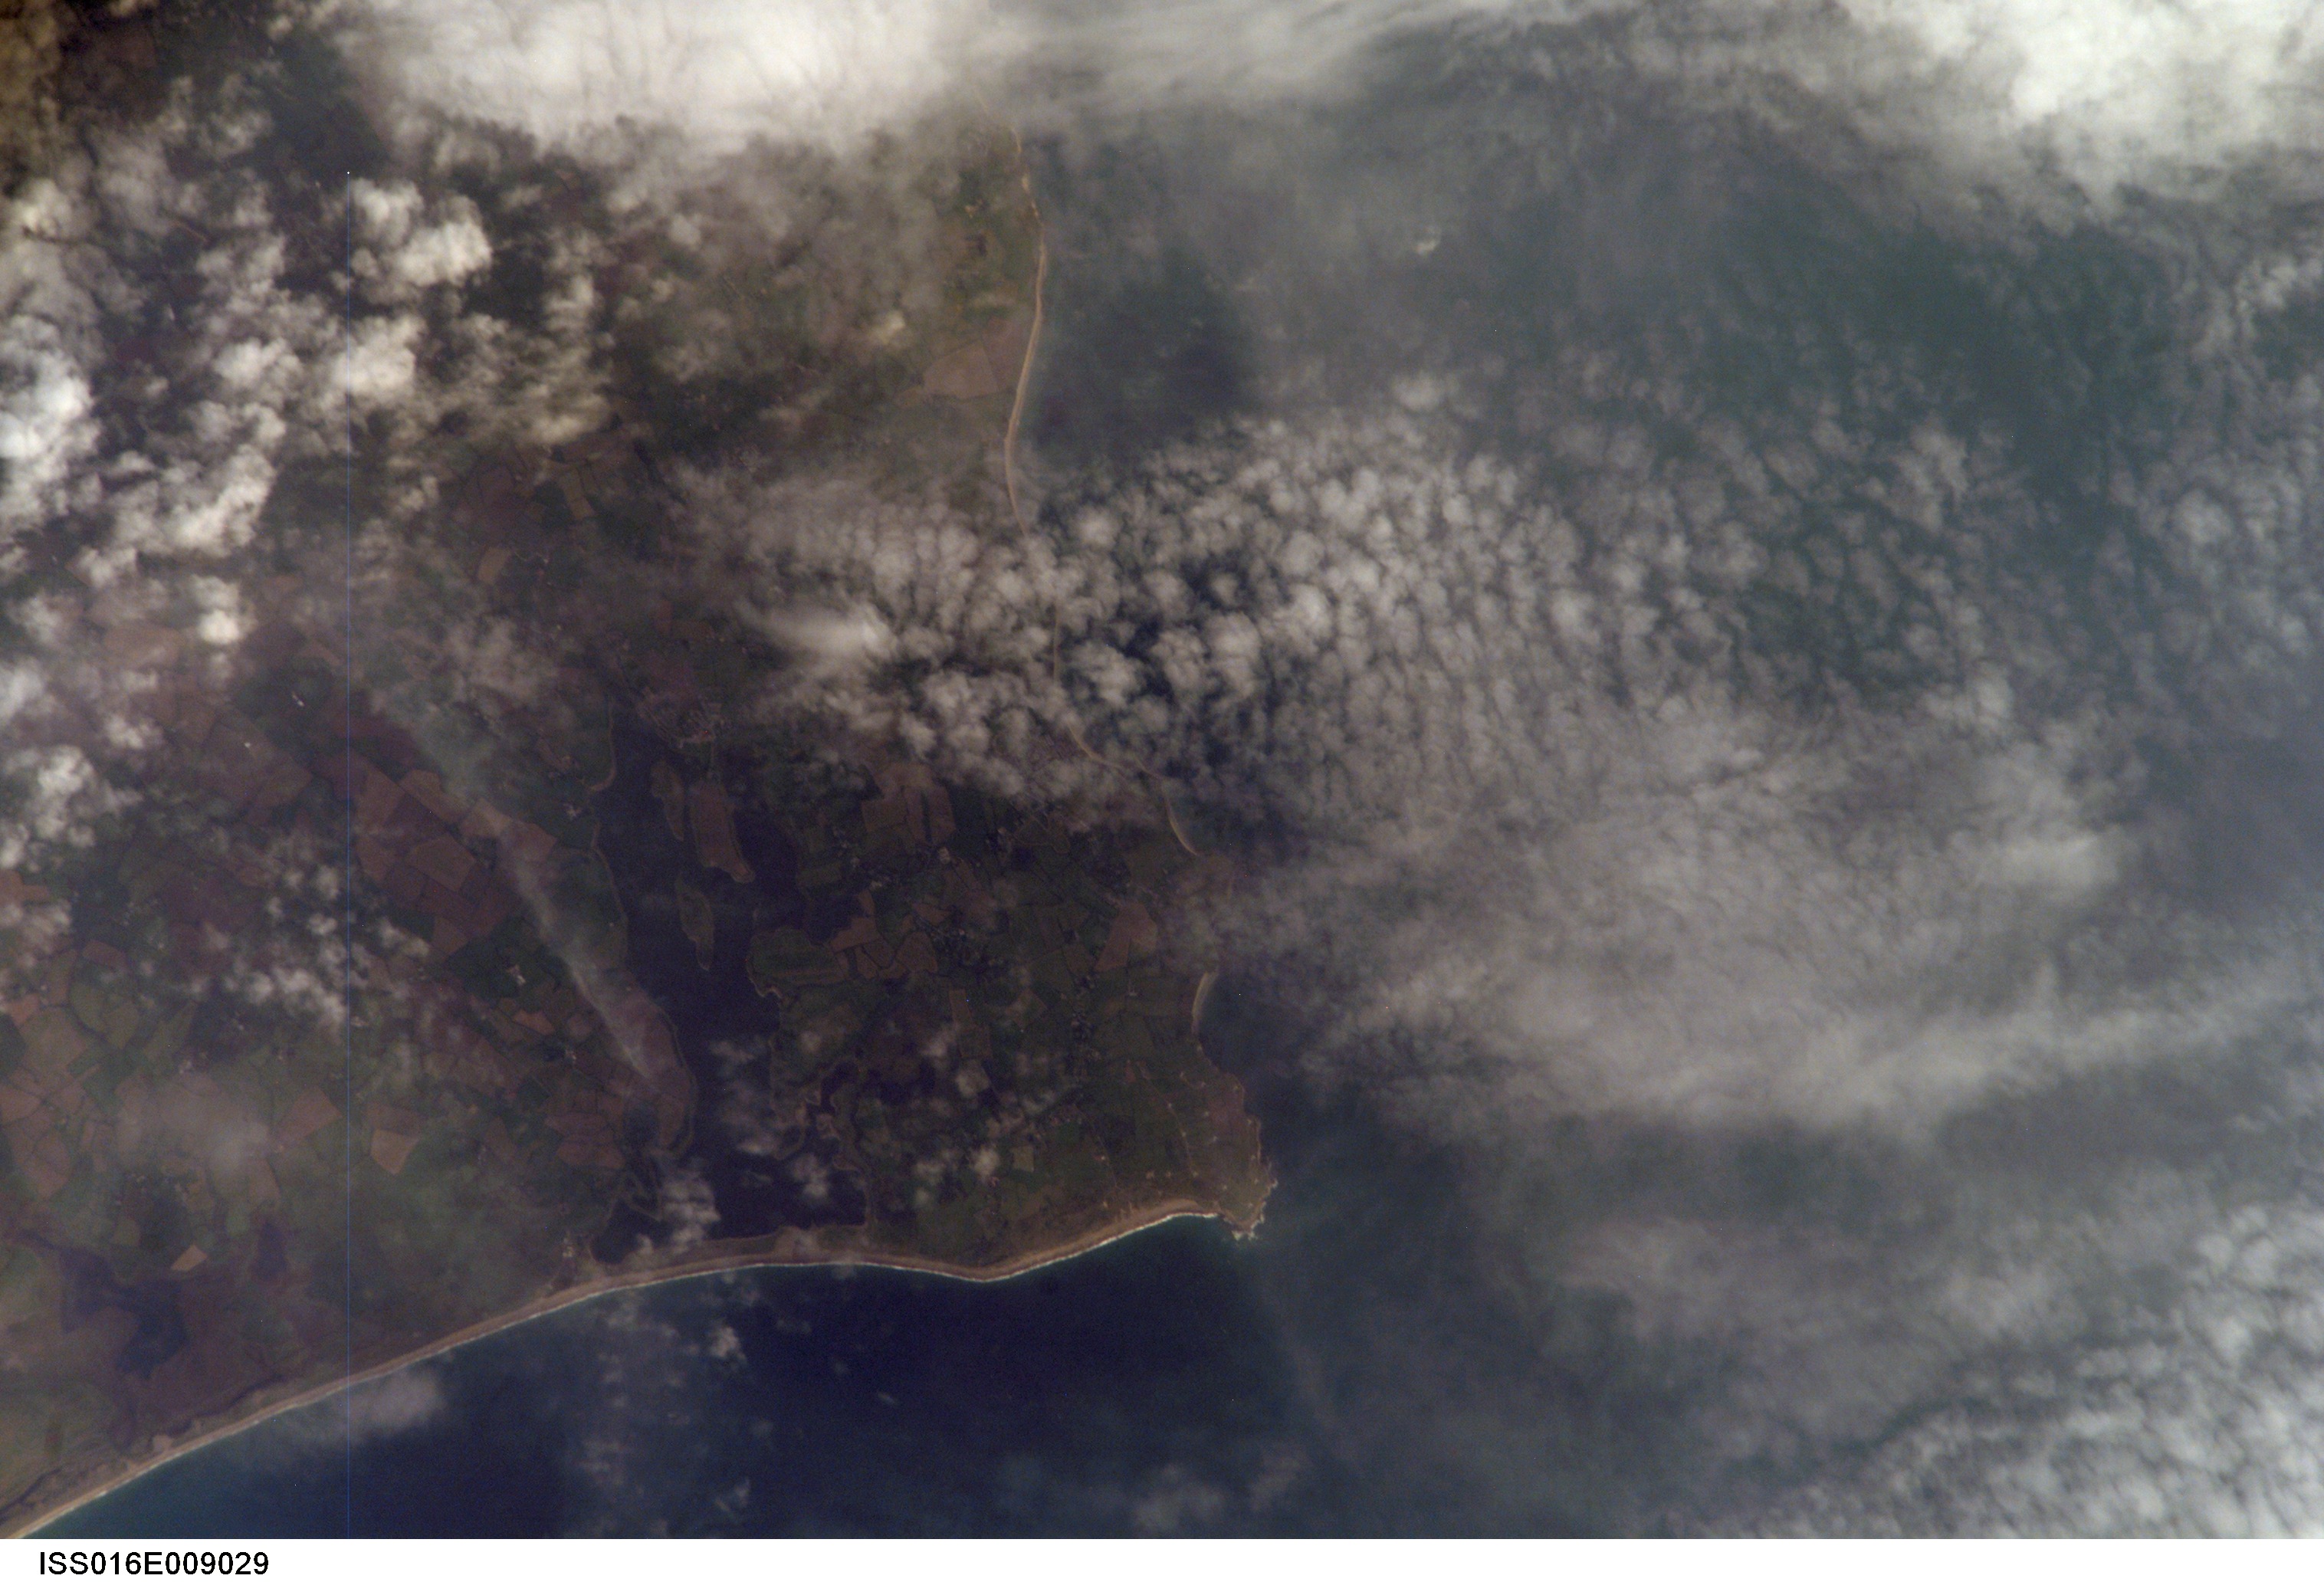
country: IRELAND
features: CARNSORE PT., AGR., LADY'S I.
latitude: 52.2
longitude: -6.3
